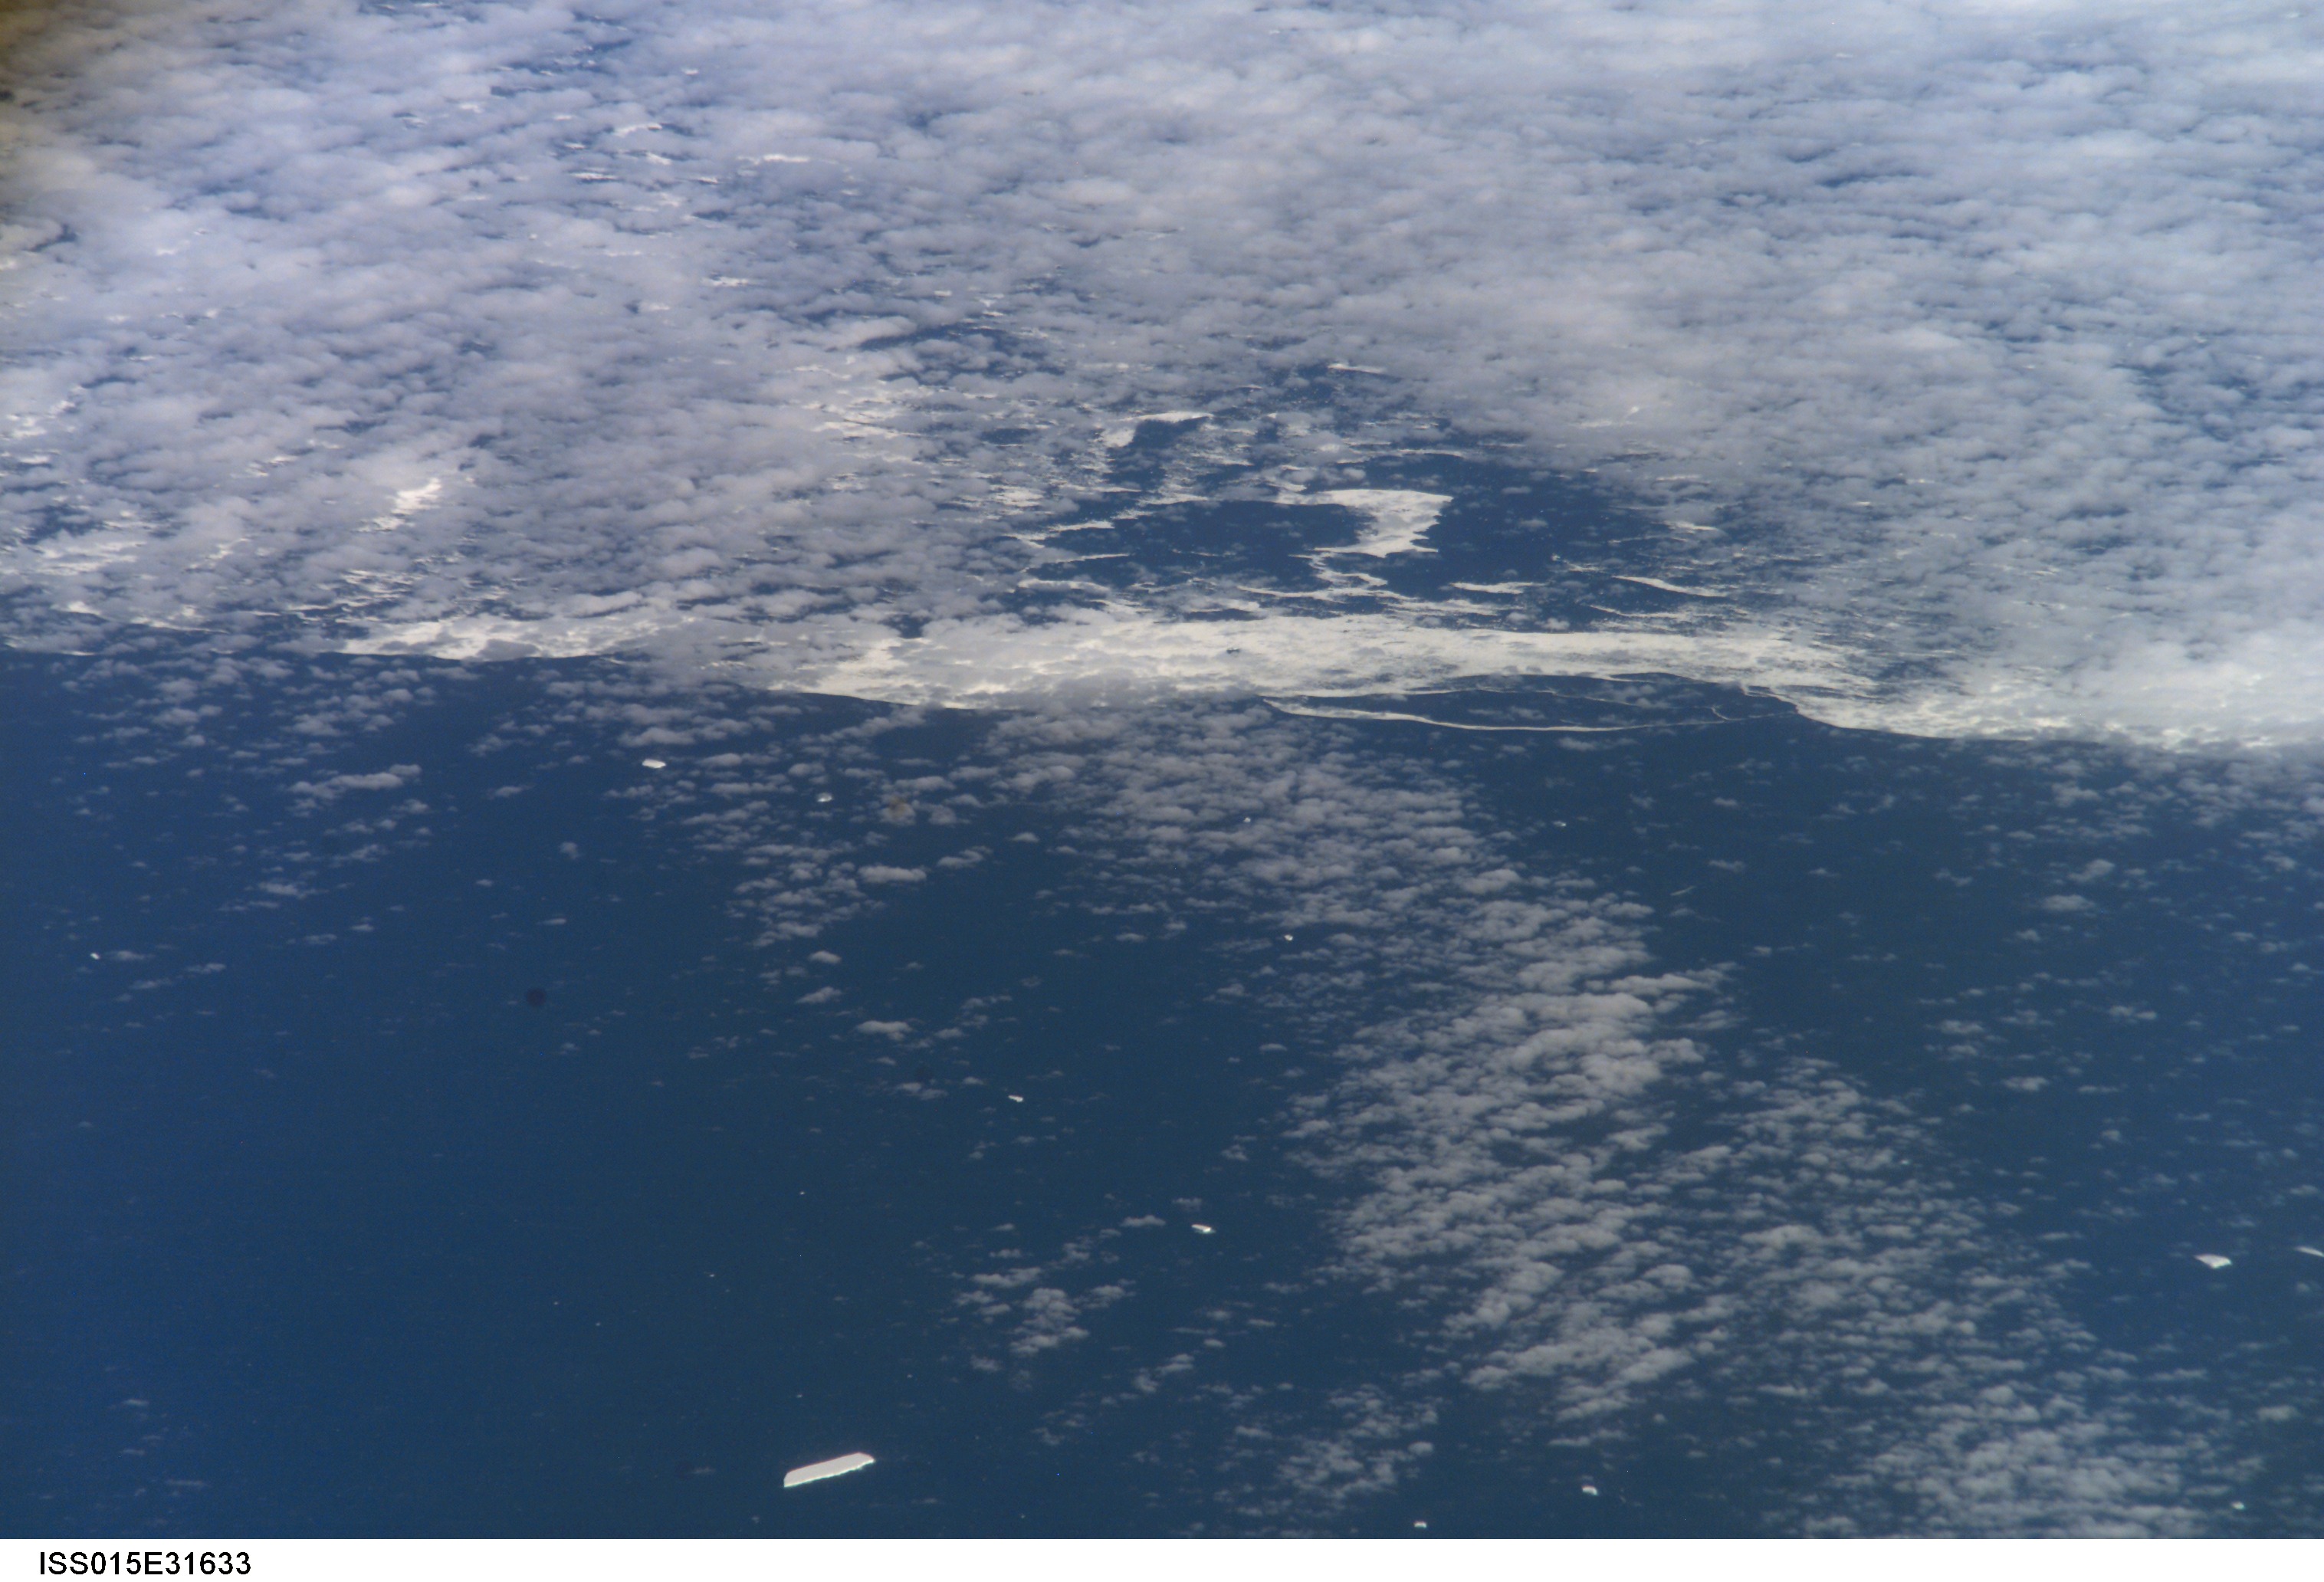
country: ATLANTIC OCEAN
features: ICEBERGS, EDGE OF PACK ICE
